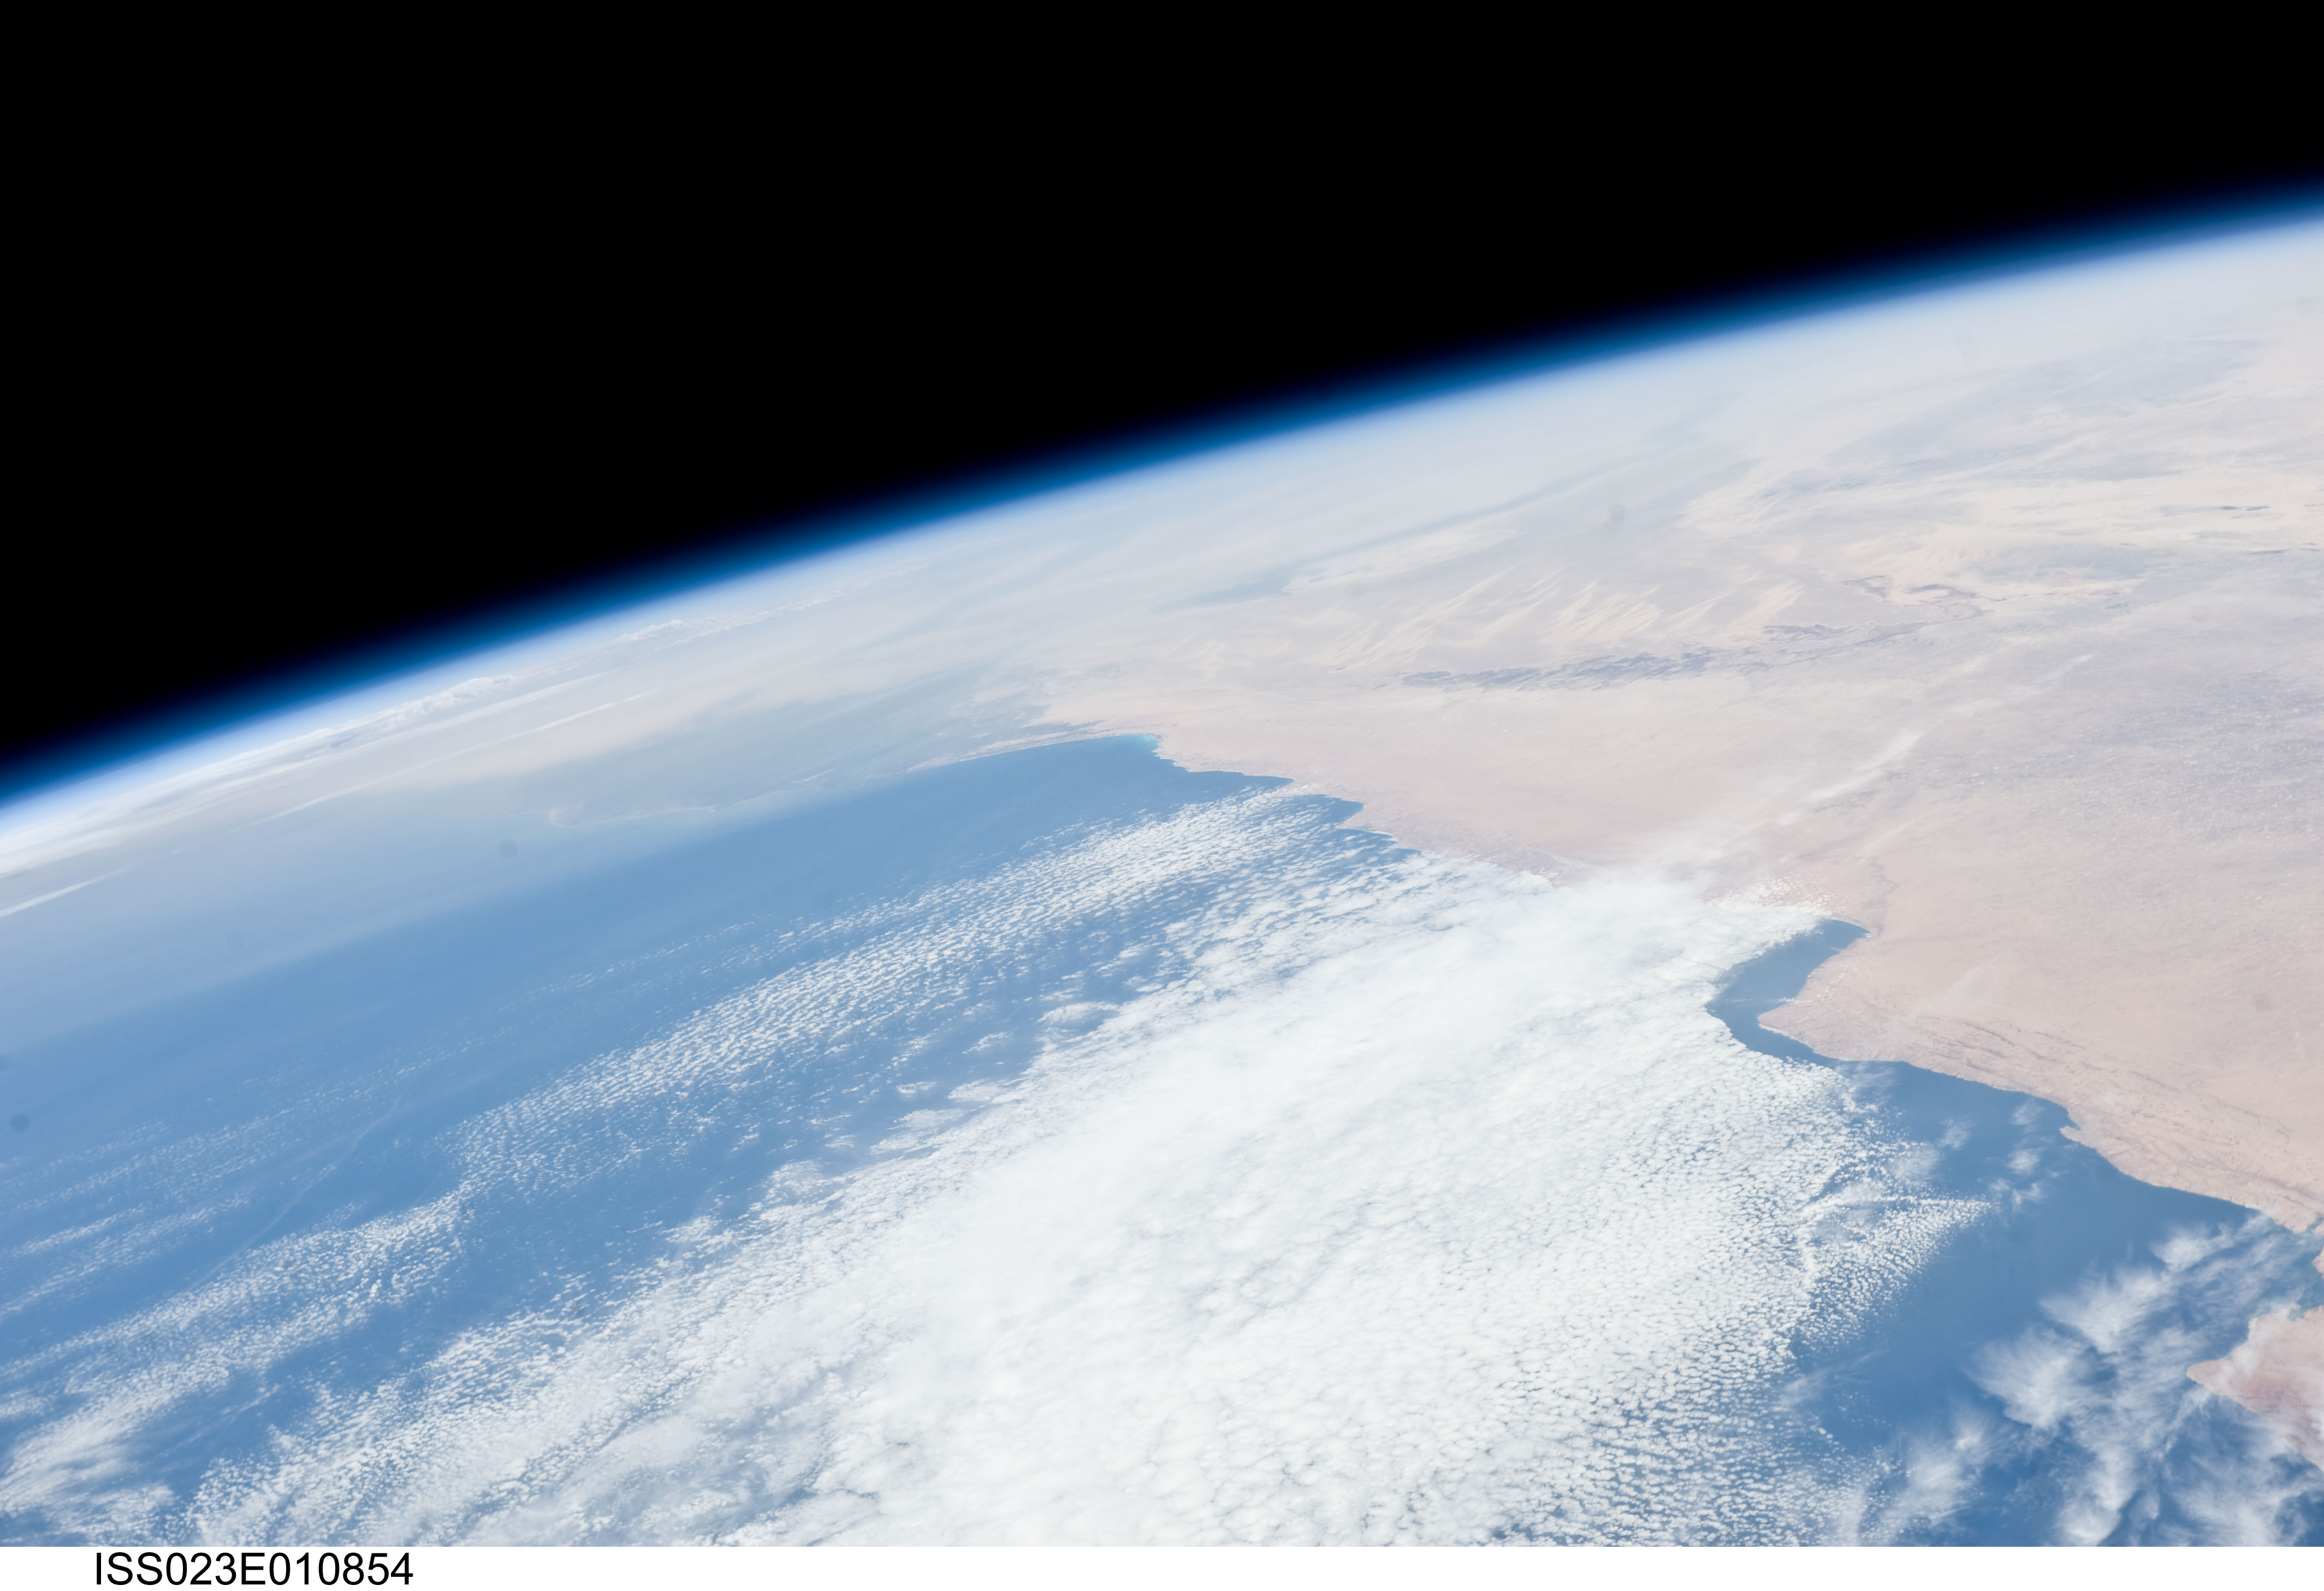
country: EGYPT
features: PAN-MEDITERRANEAN SEA, COAST, NILE RIVER DELTA, HAZE
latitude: 31.5
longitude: 28.5
